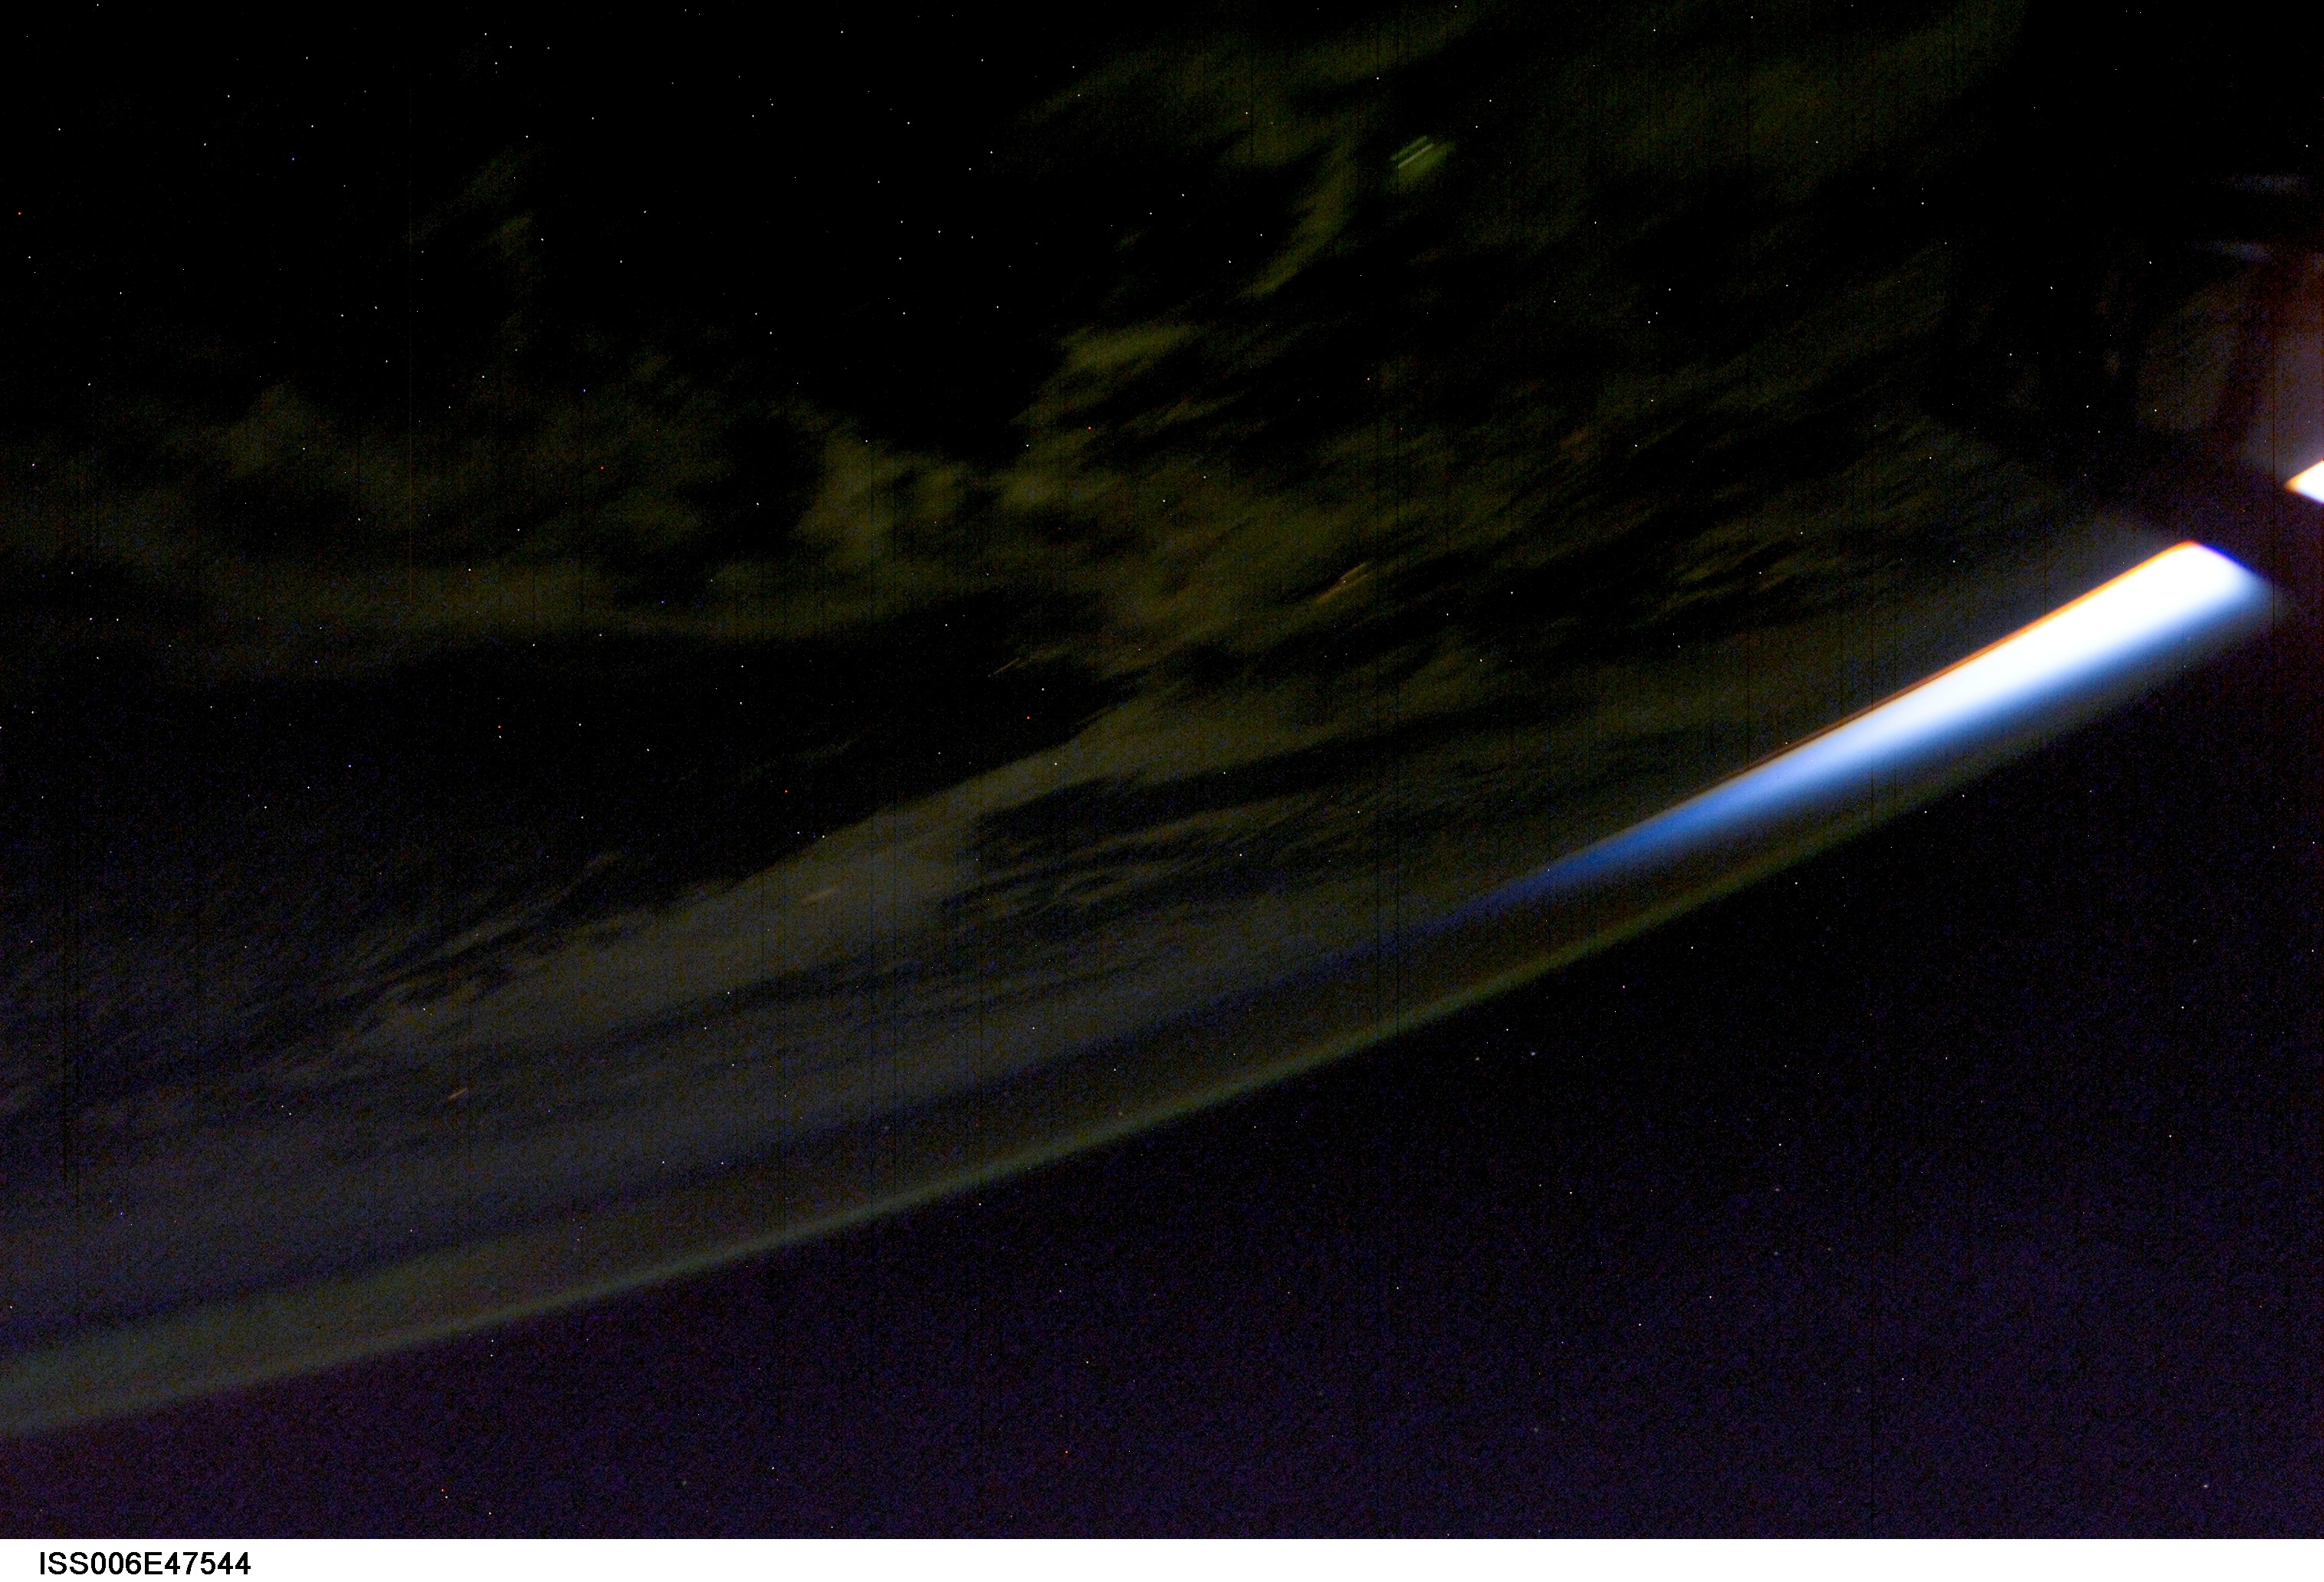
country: ATMOSPHERIC LIMB
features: ATMOSPHERIC LIMB, AIRGLOW
